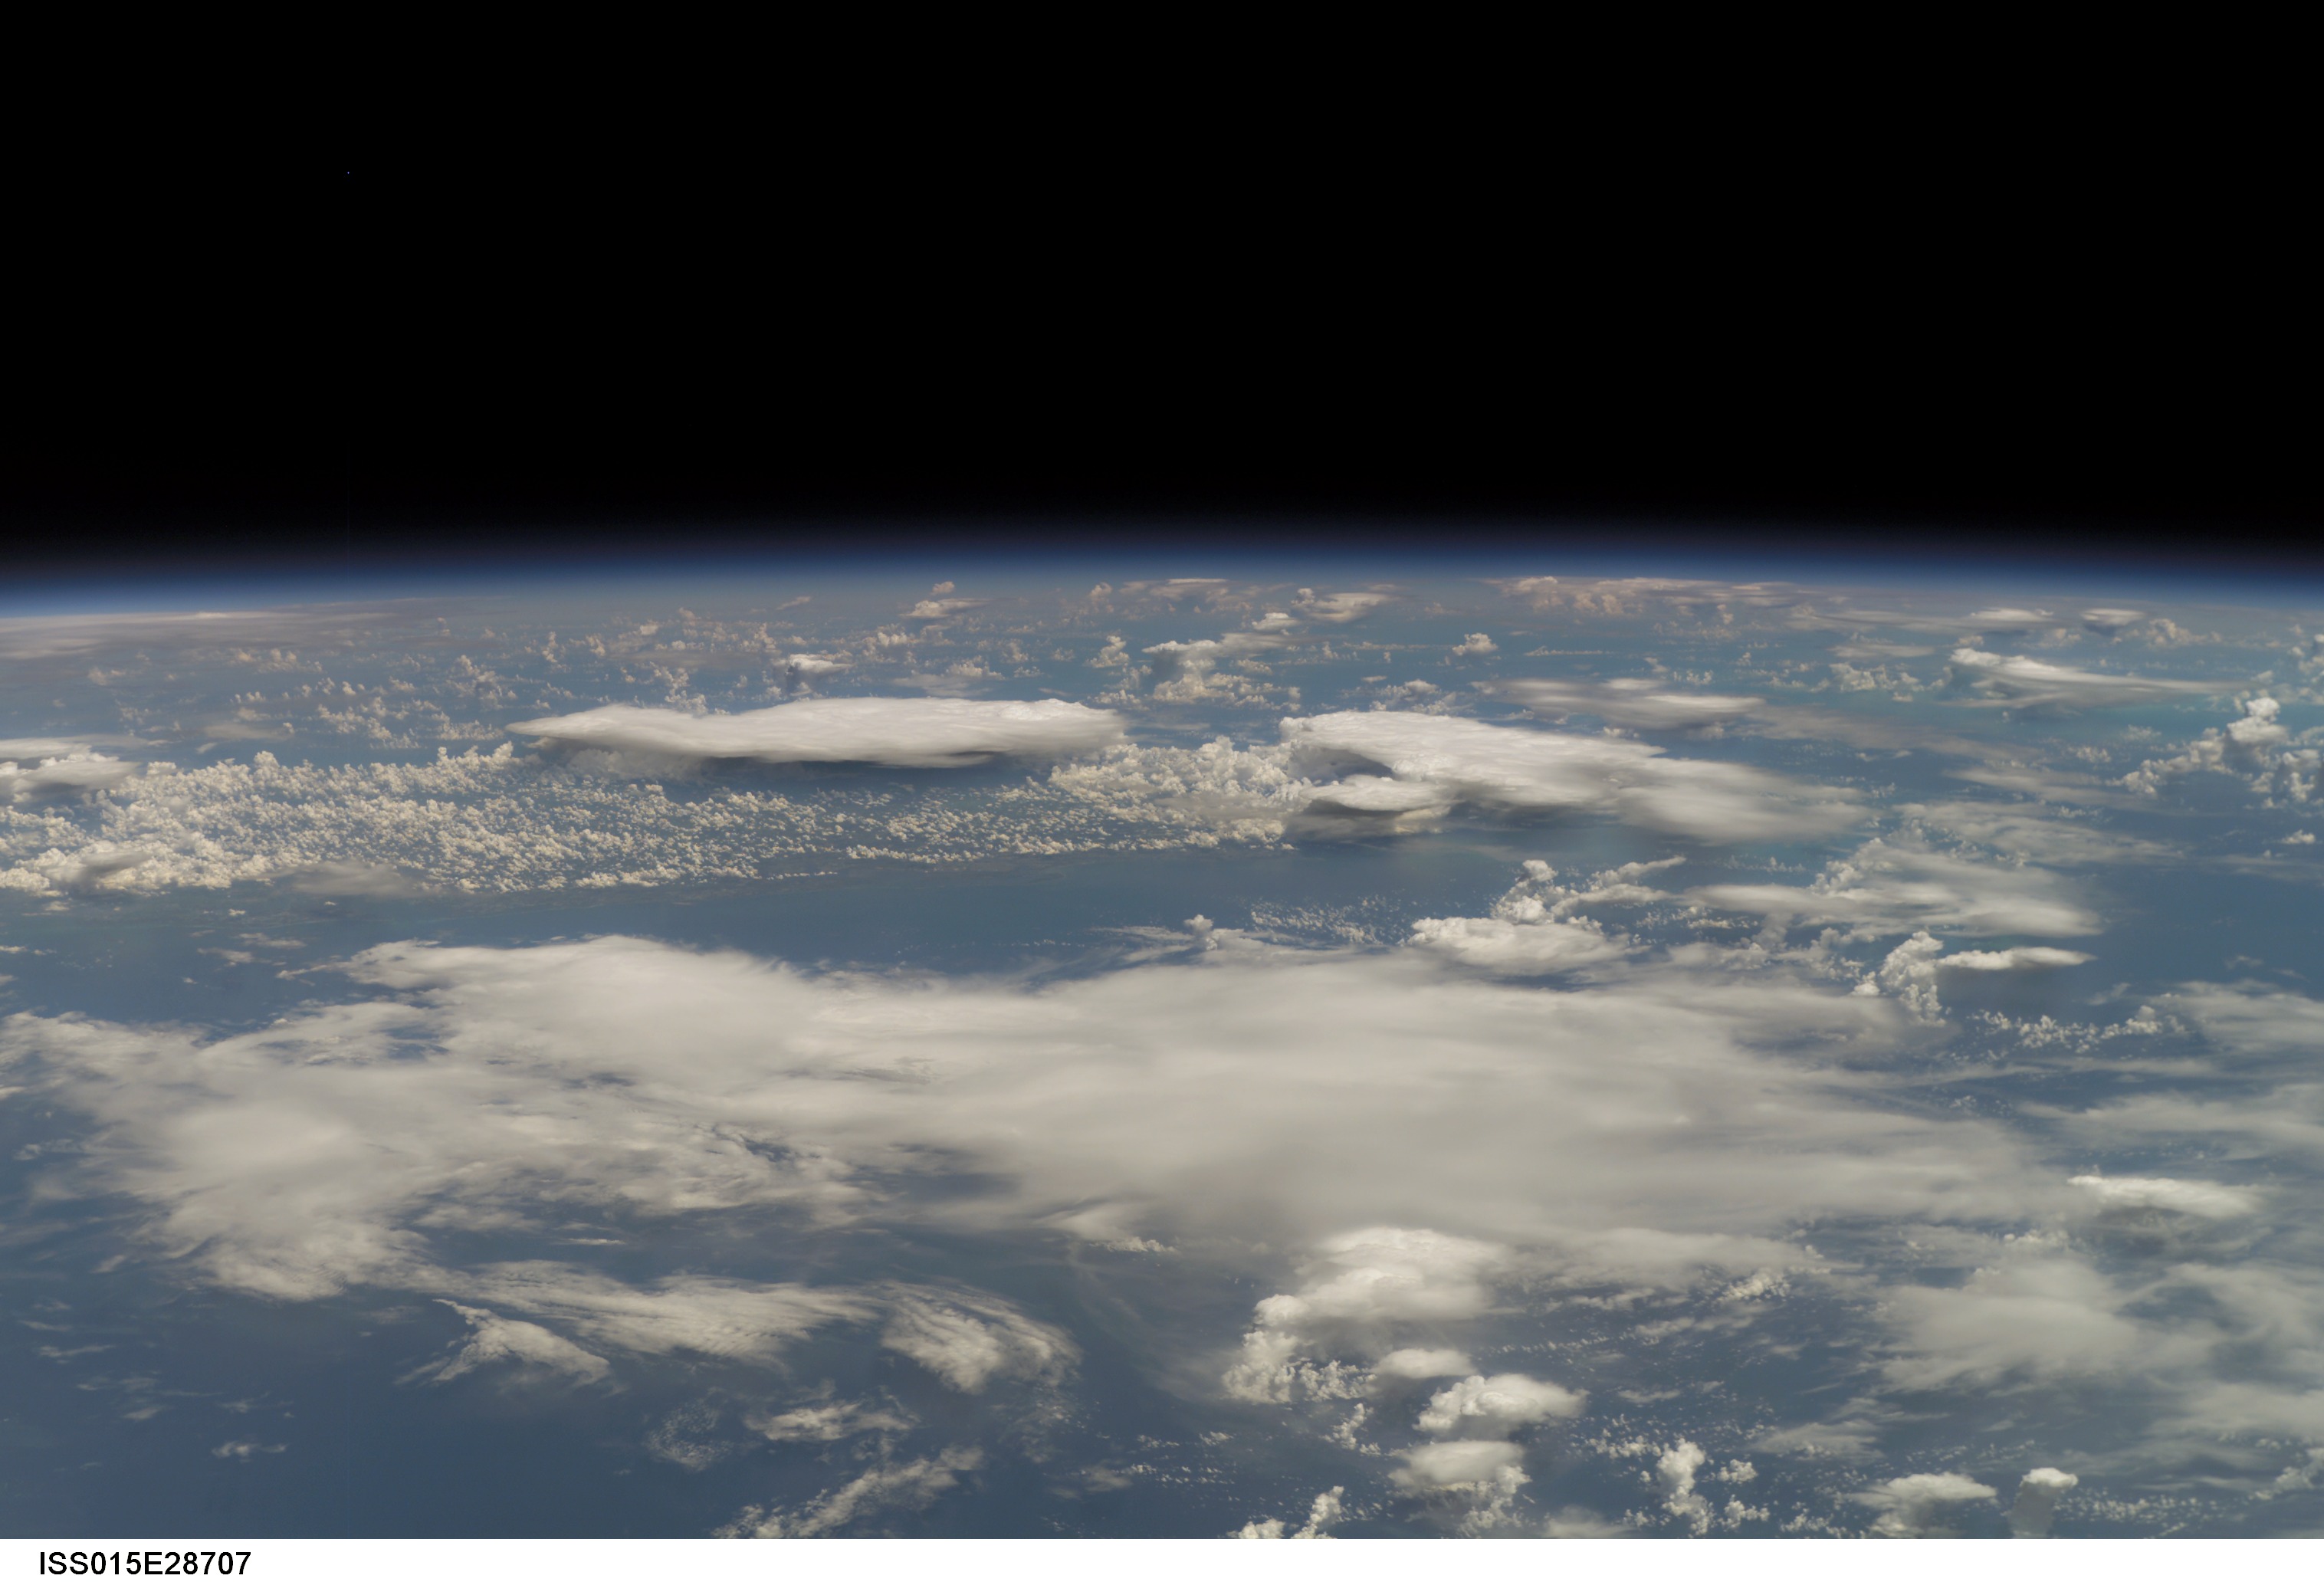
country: USA-LOUISIANA
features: PAN-CONVECTION, N. GULF COAST
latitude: 29.0
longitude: -90.5
